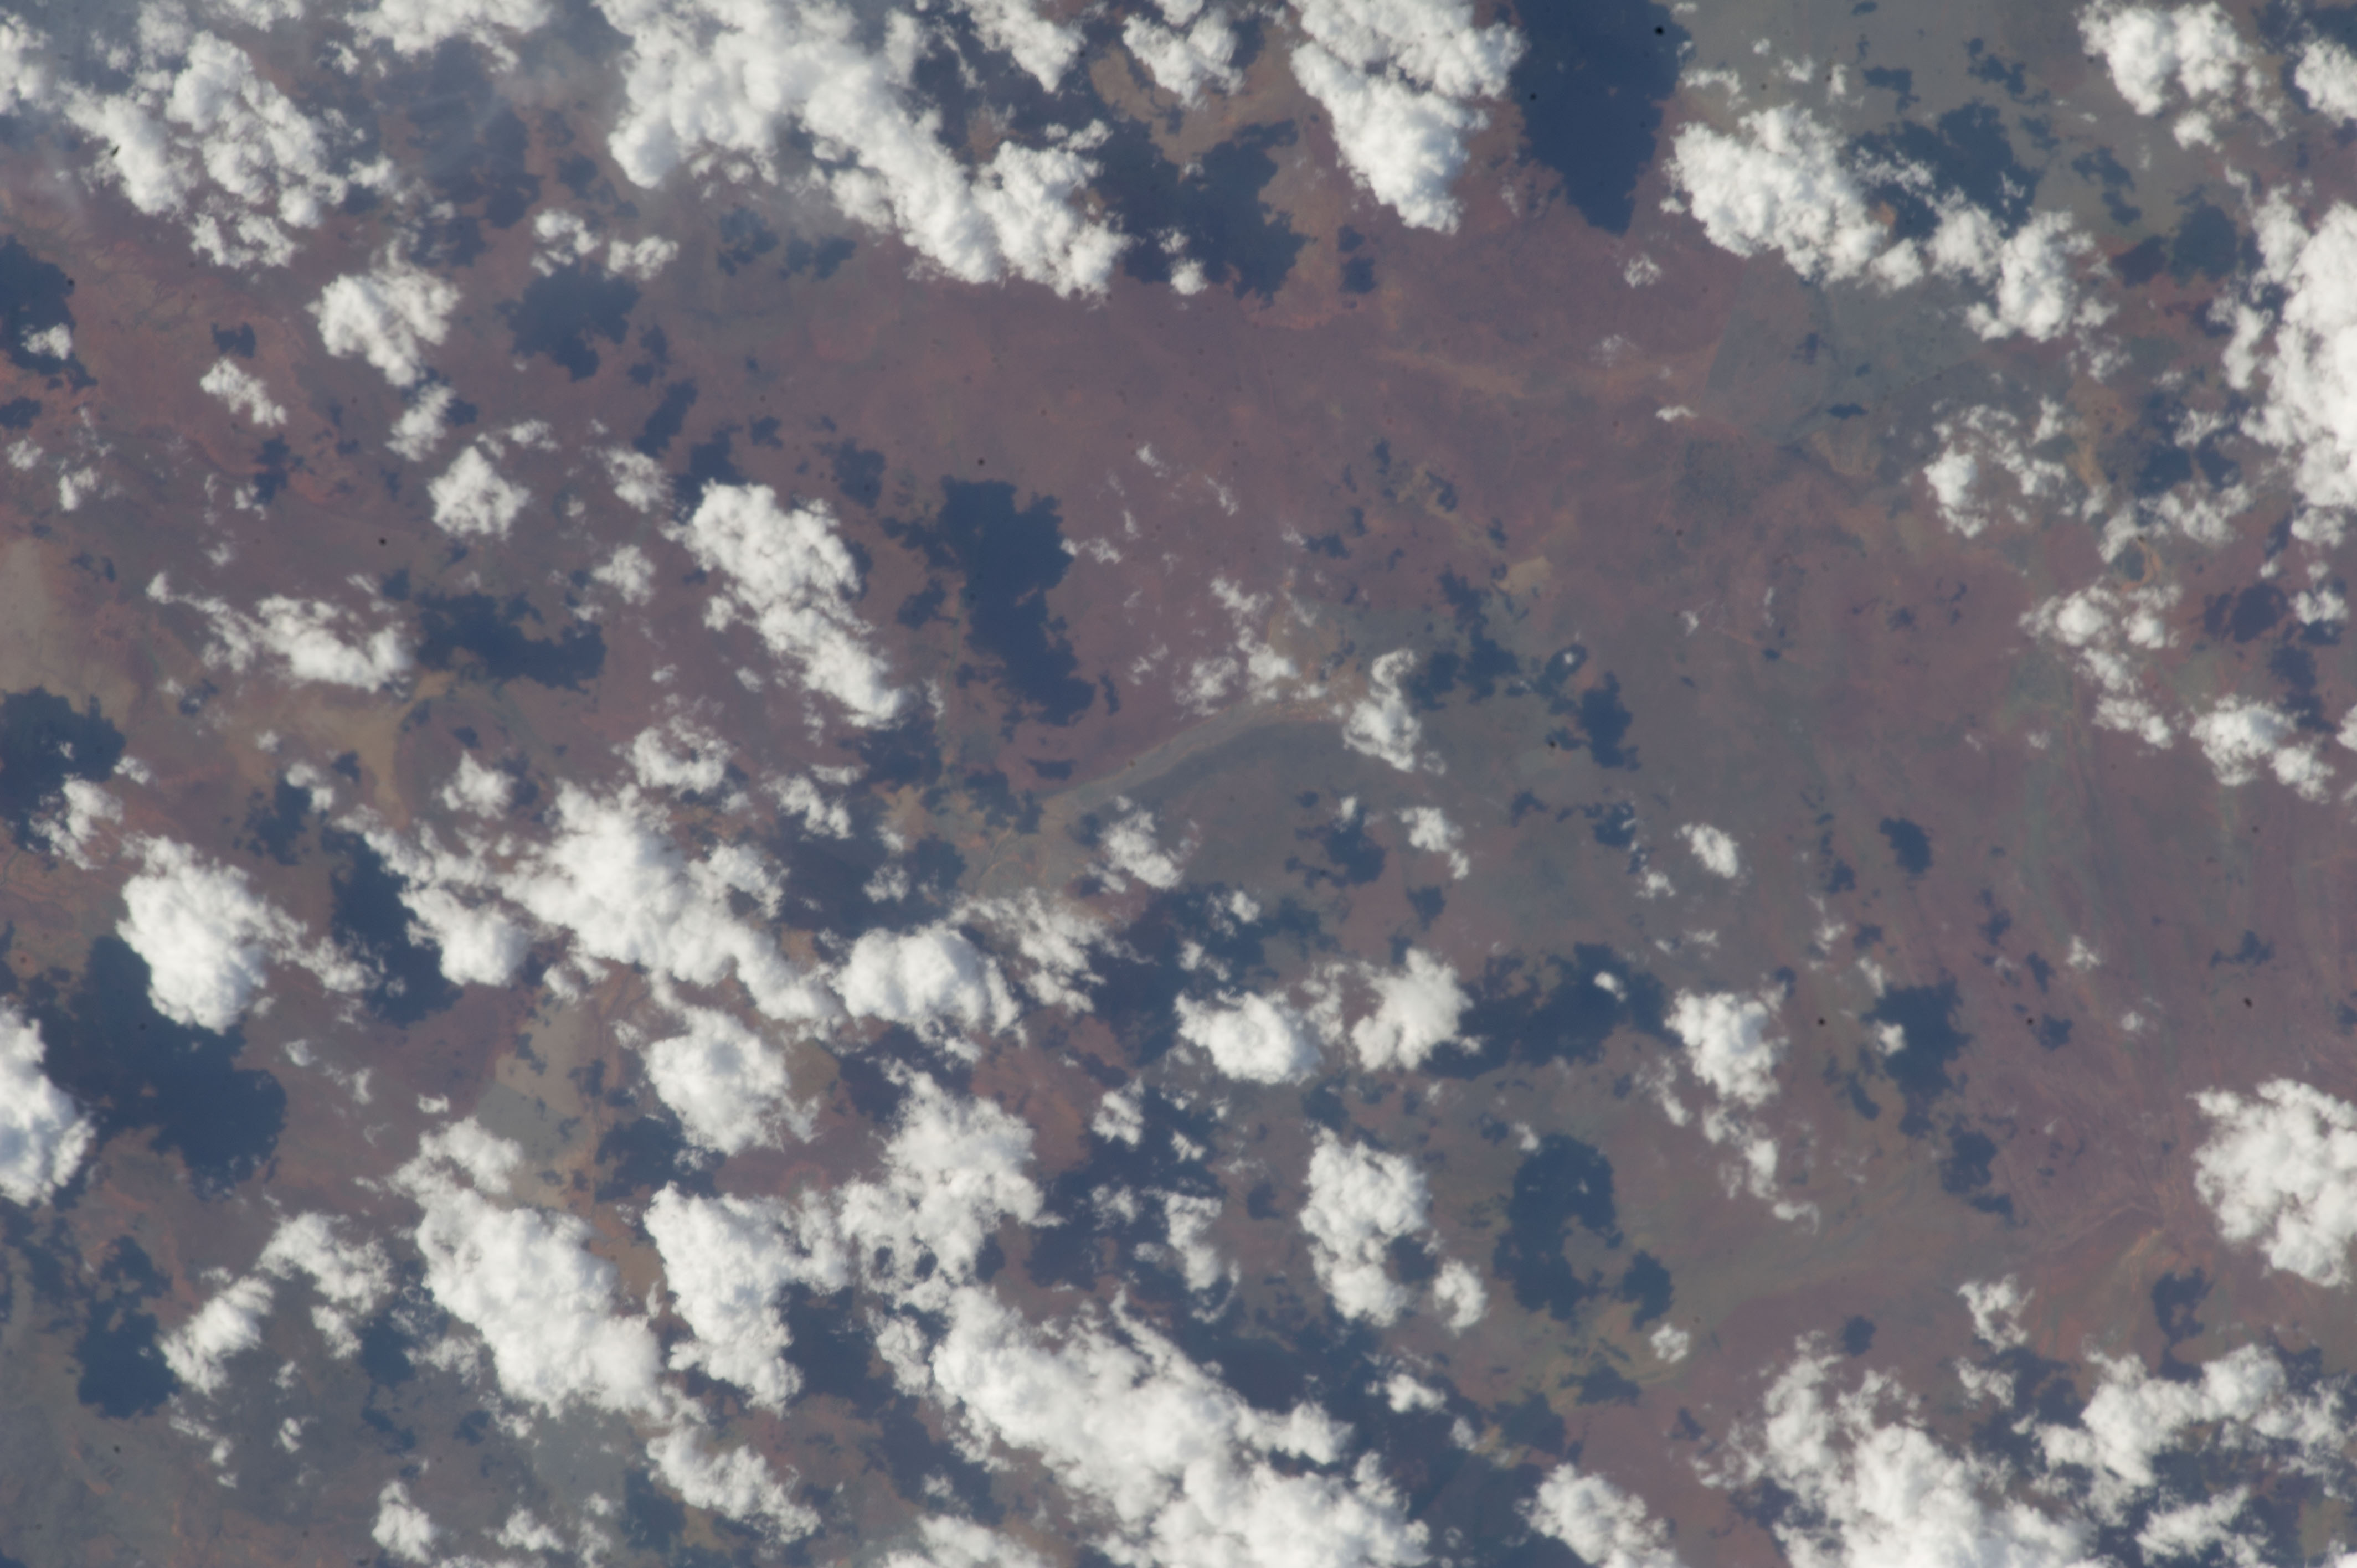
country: AUSTRALIA-NT
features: TANAMI DESERT, BURN SCARS, DRAINAGE
